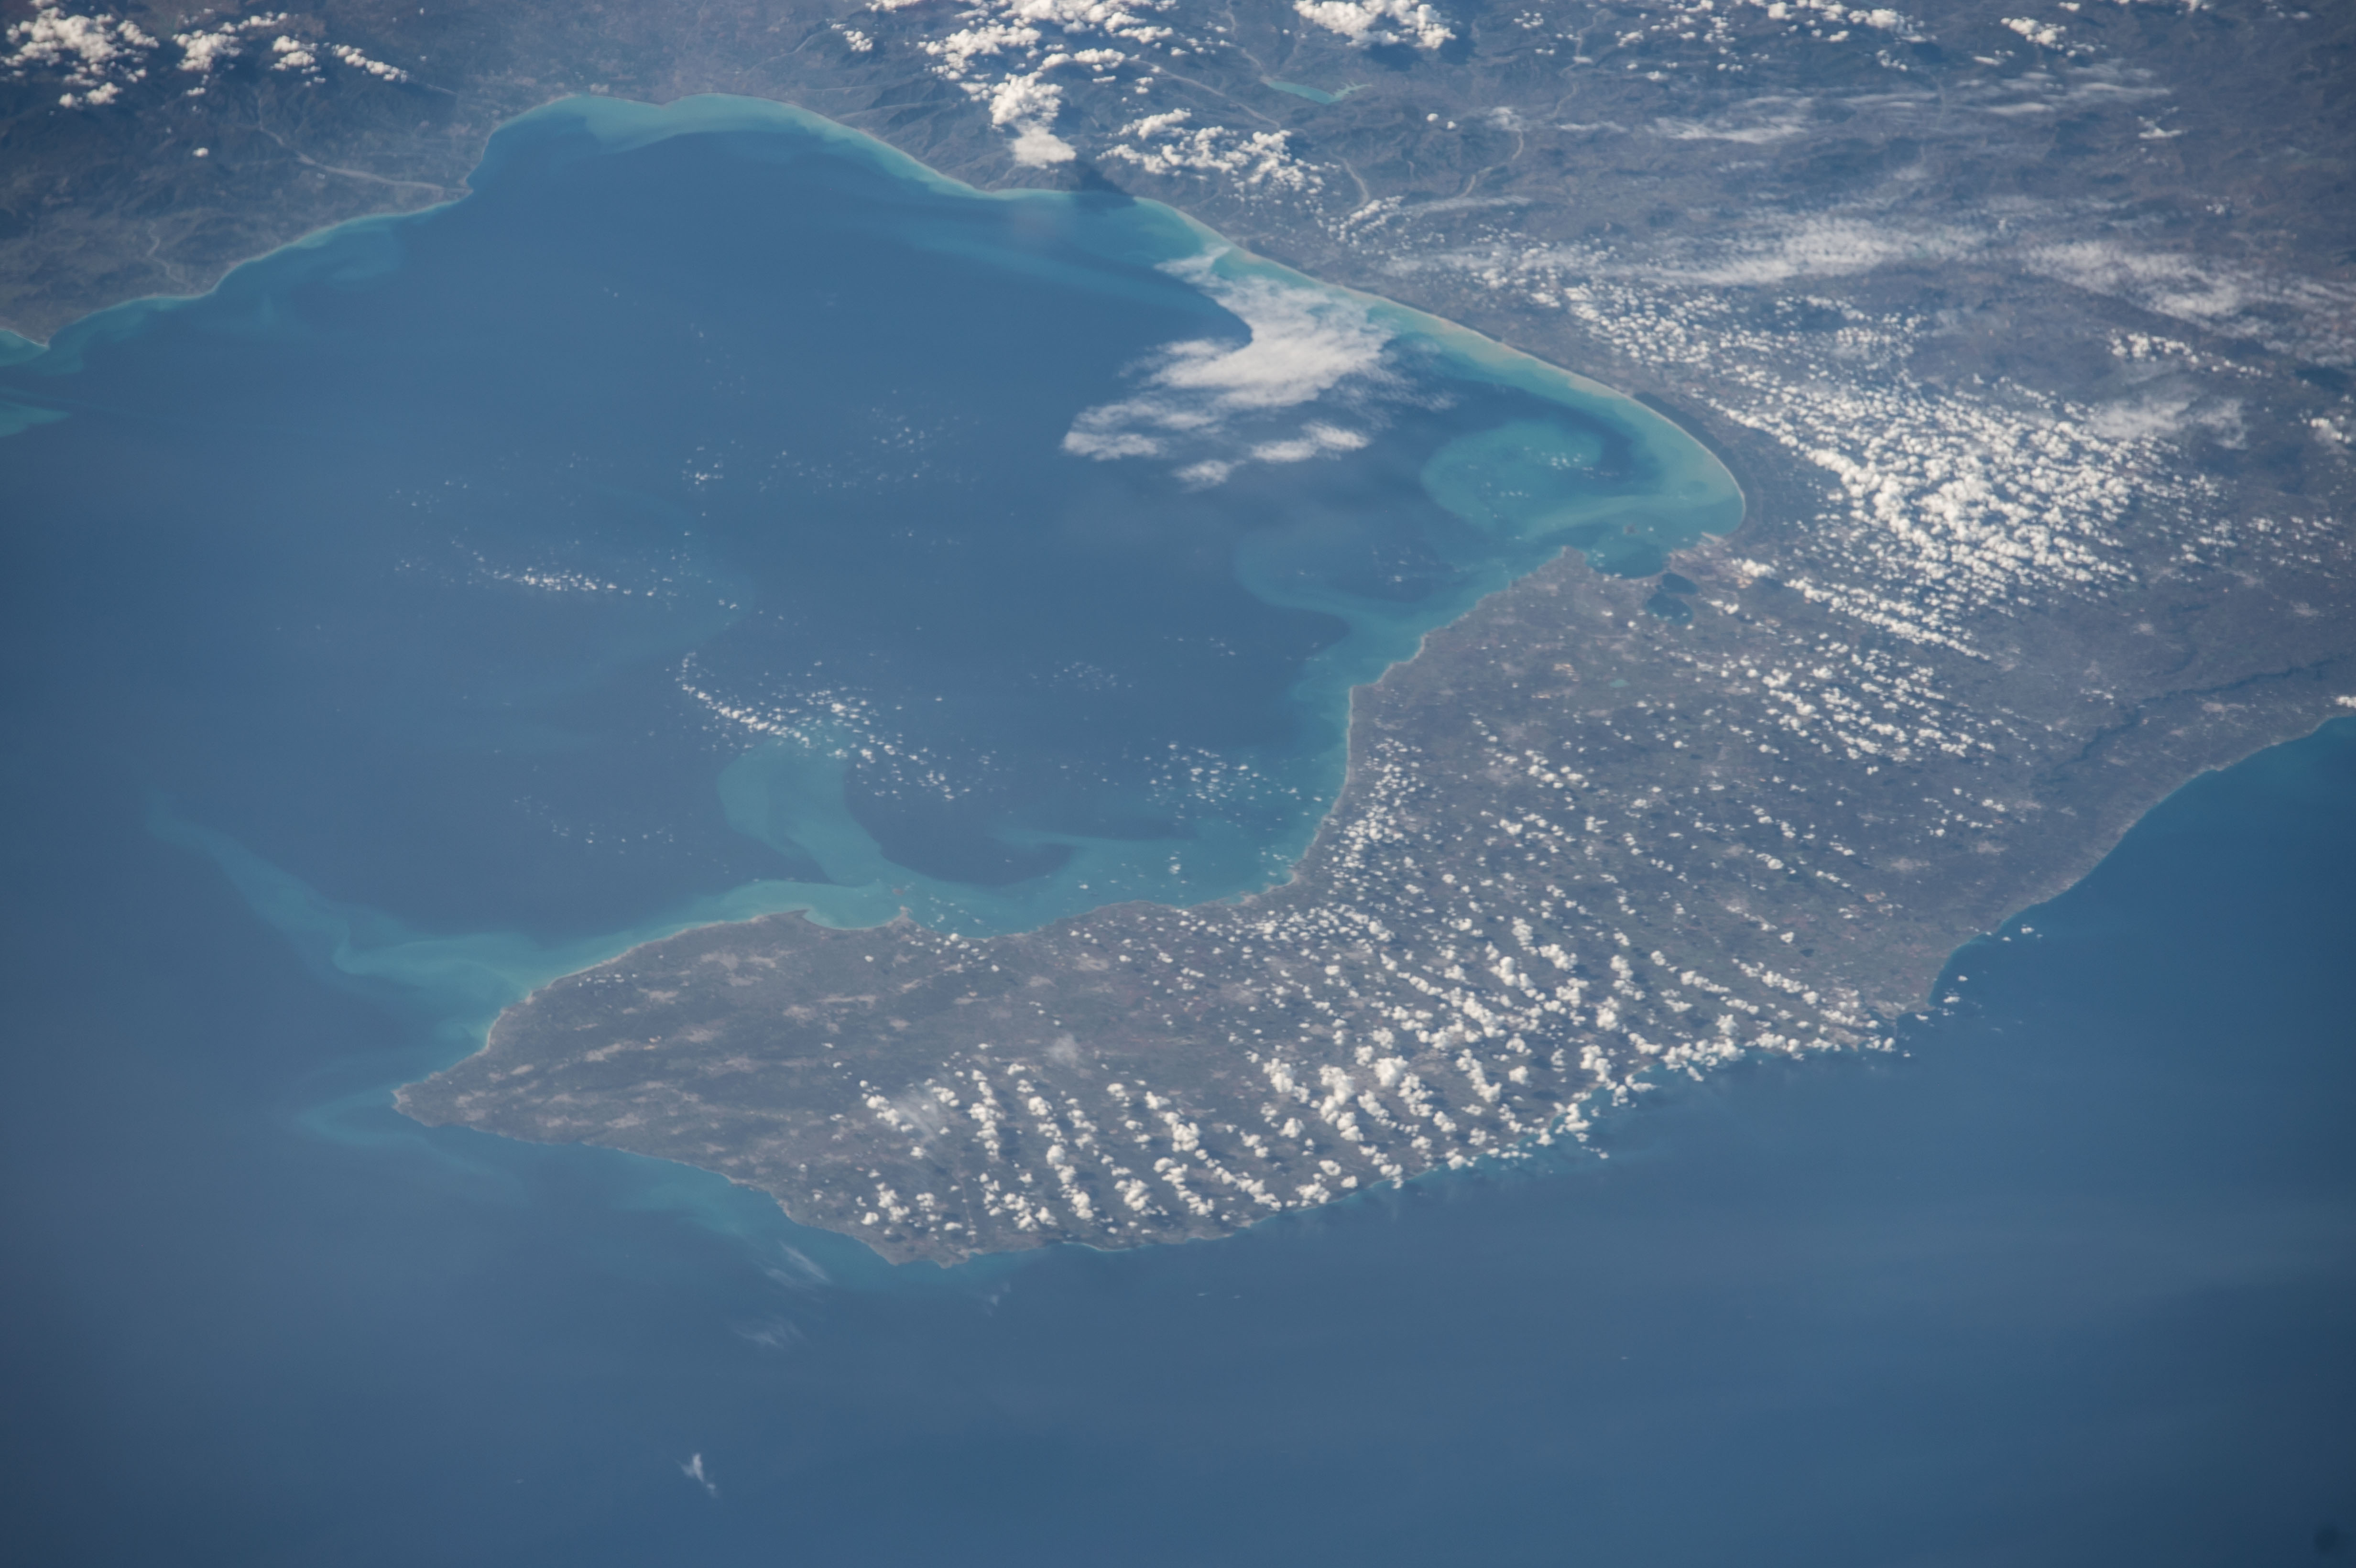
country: ITALY
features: GULF OF TARANTO, SALENTO PENINSULA, SED., TARANTO, TOWNS, SEDIMENT PLUMES
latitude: 40.2
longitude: 17.7
